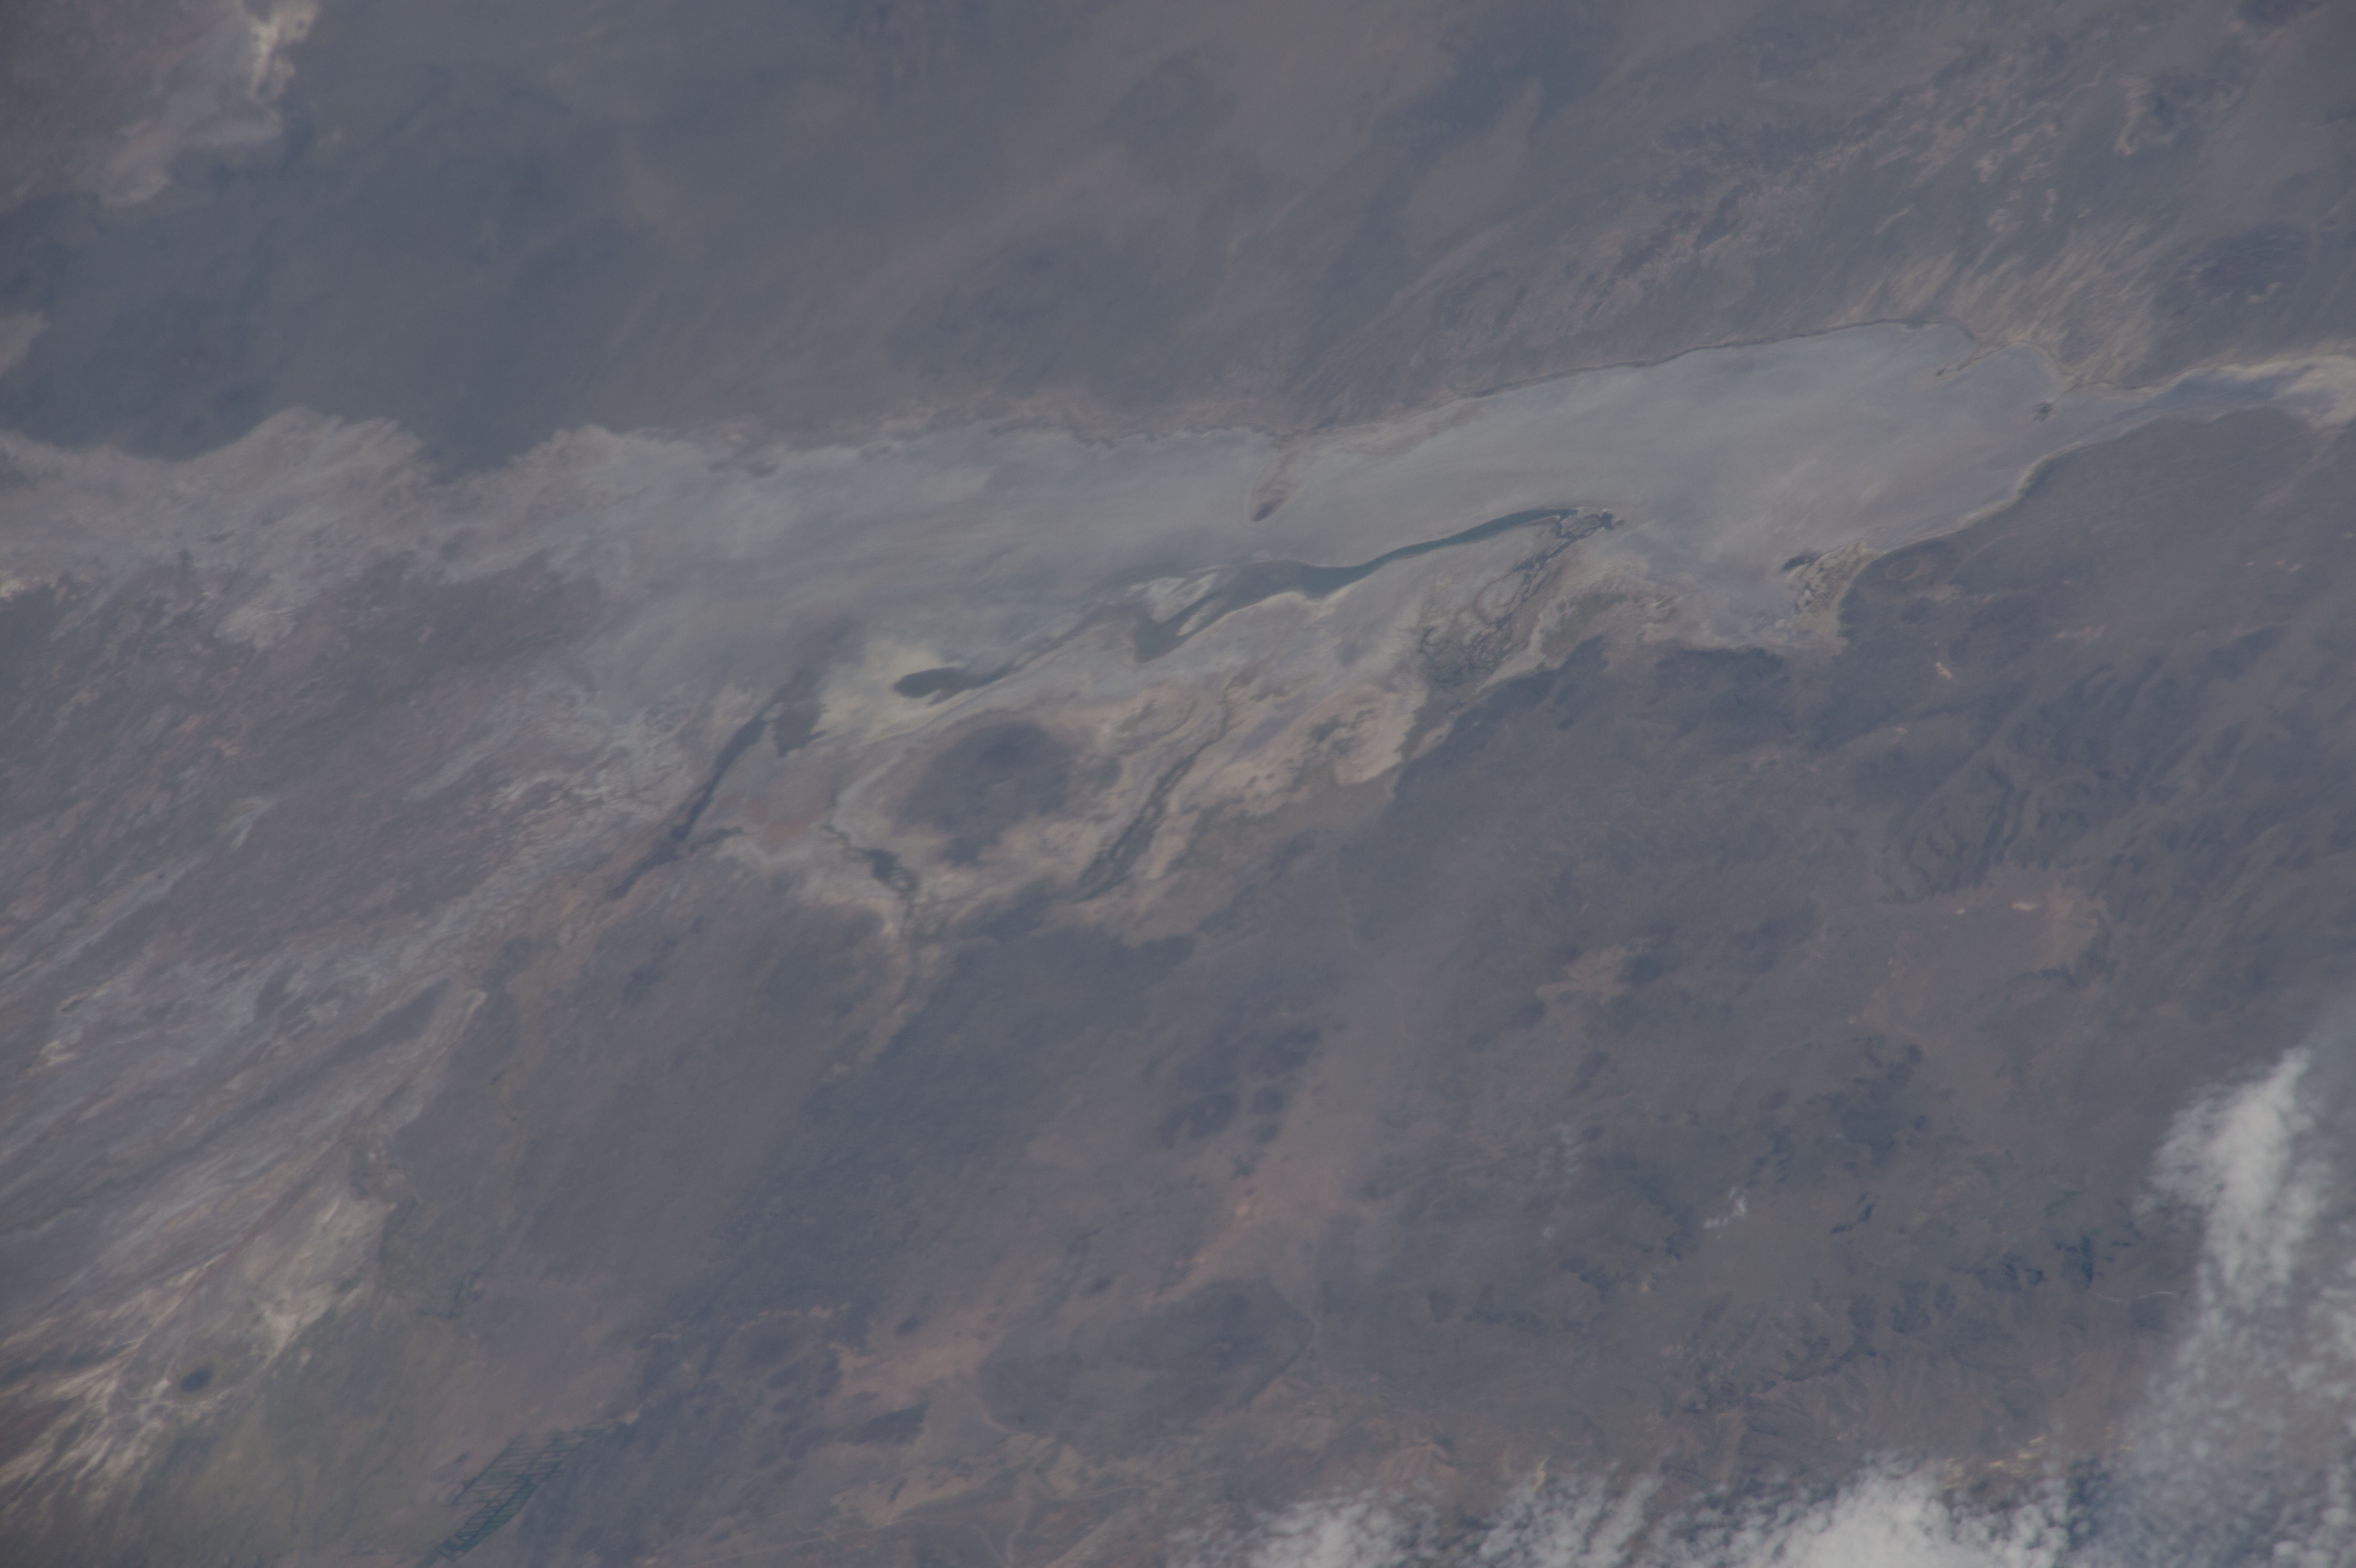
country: ARGENTINA
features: LLANCANELO LAKE
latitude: -35.7
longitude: -69.2
